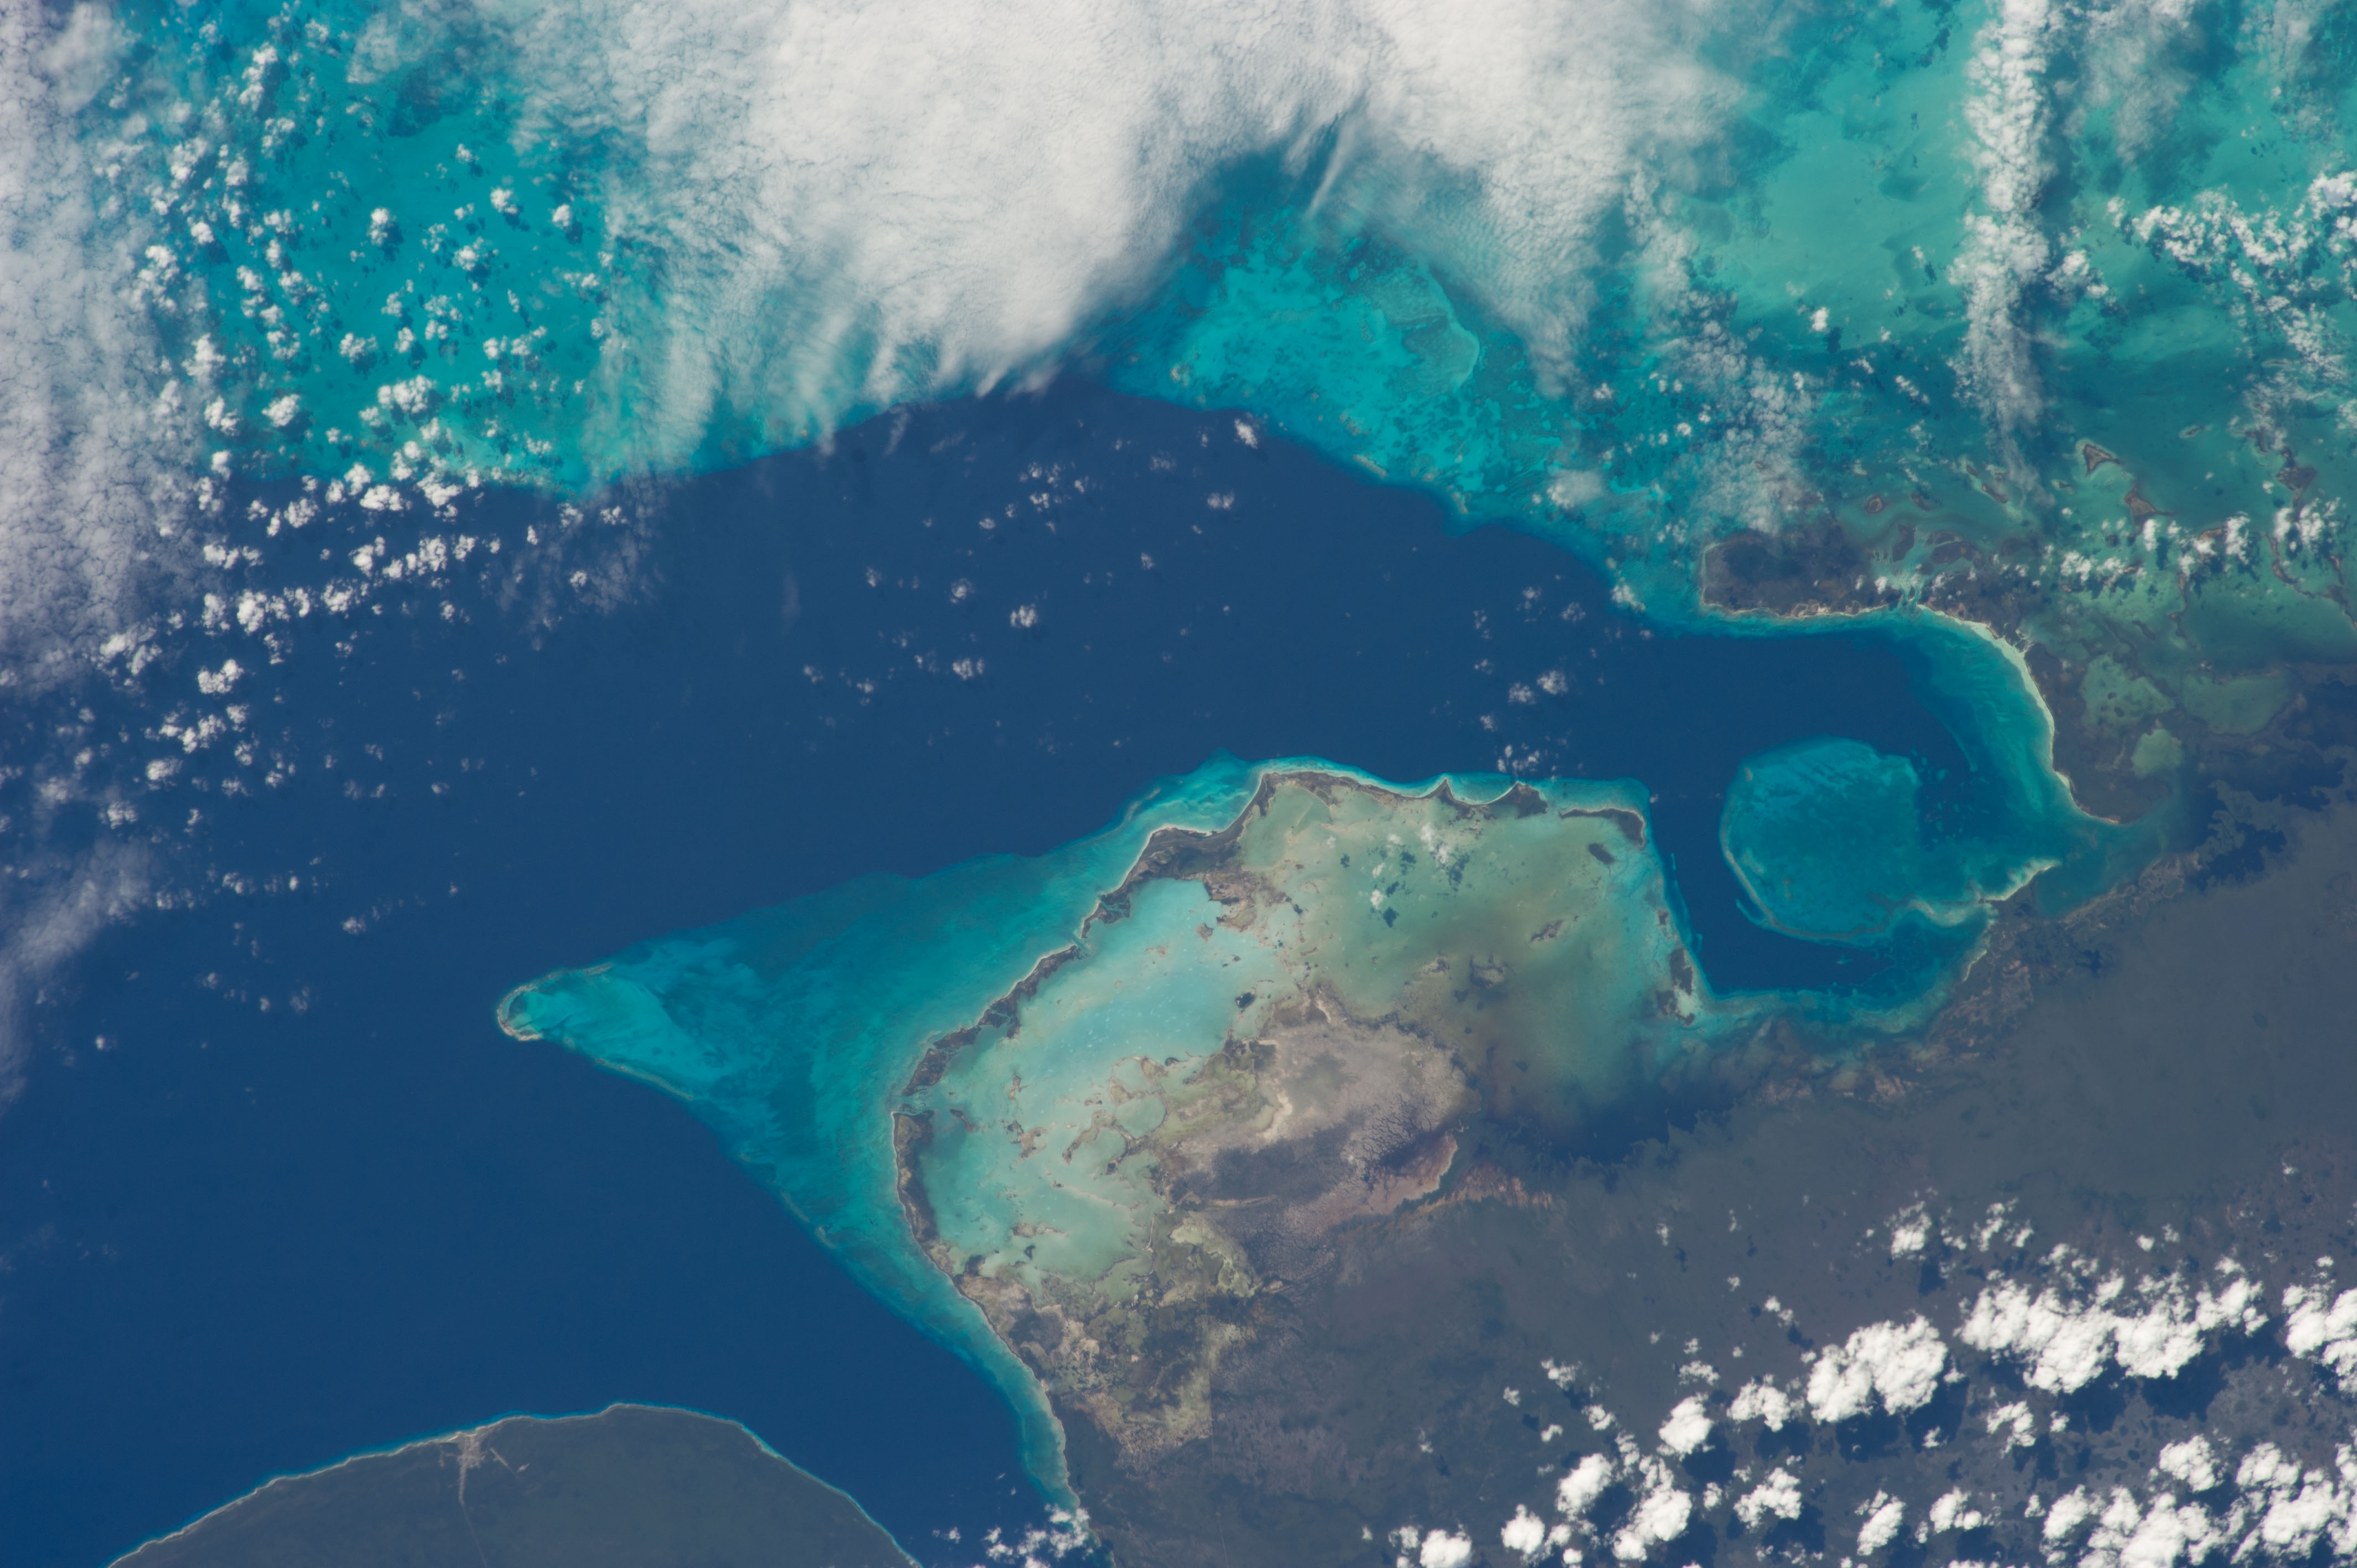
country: CUBA
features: BAY OF PIGS, REEF, ZAPATA PEN.
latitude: 22.0
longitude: -81.3
